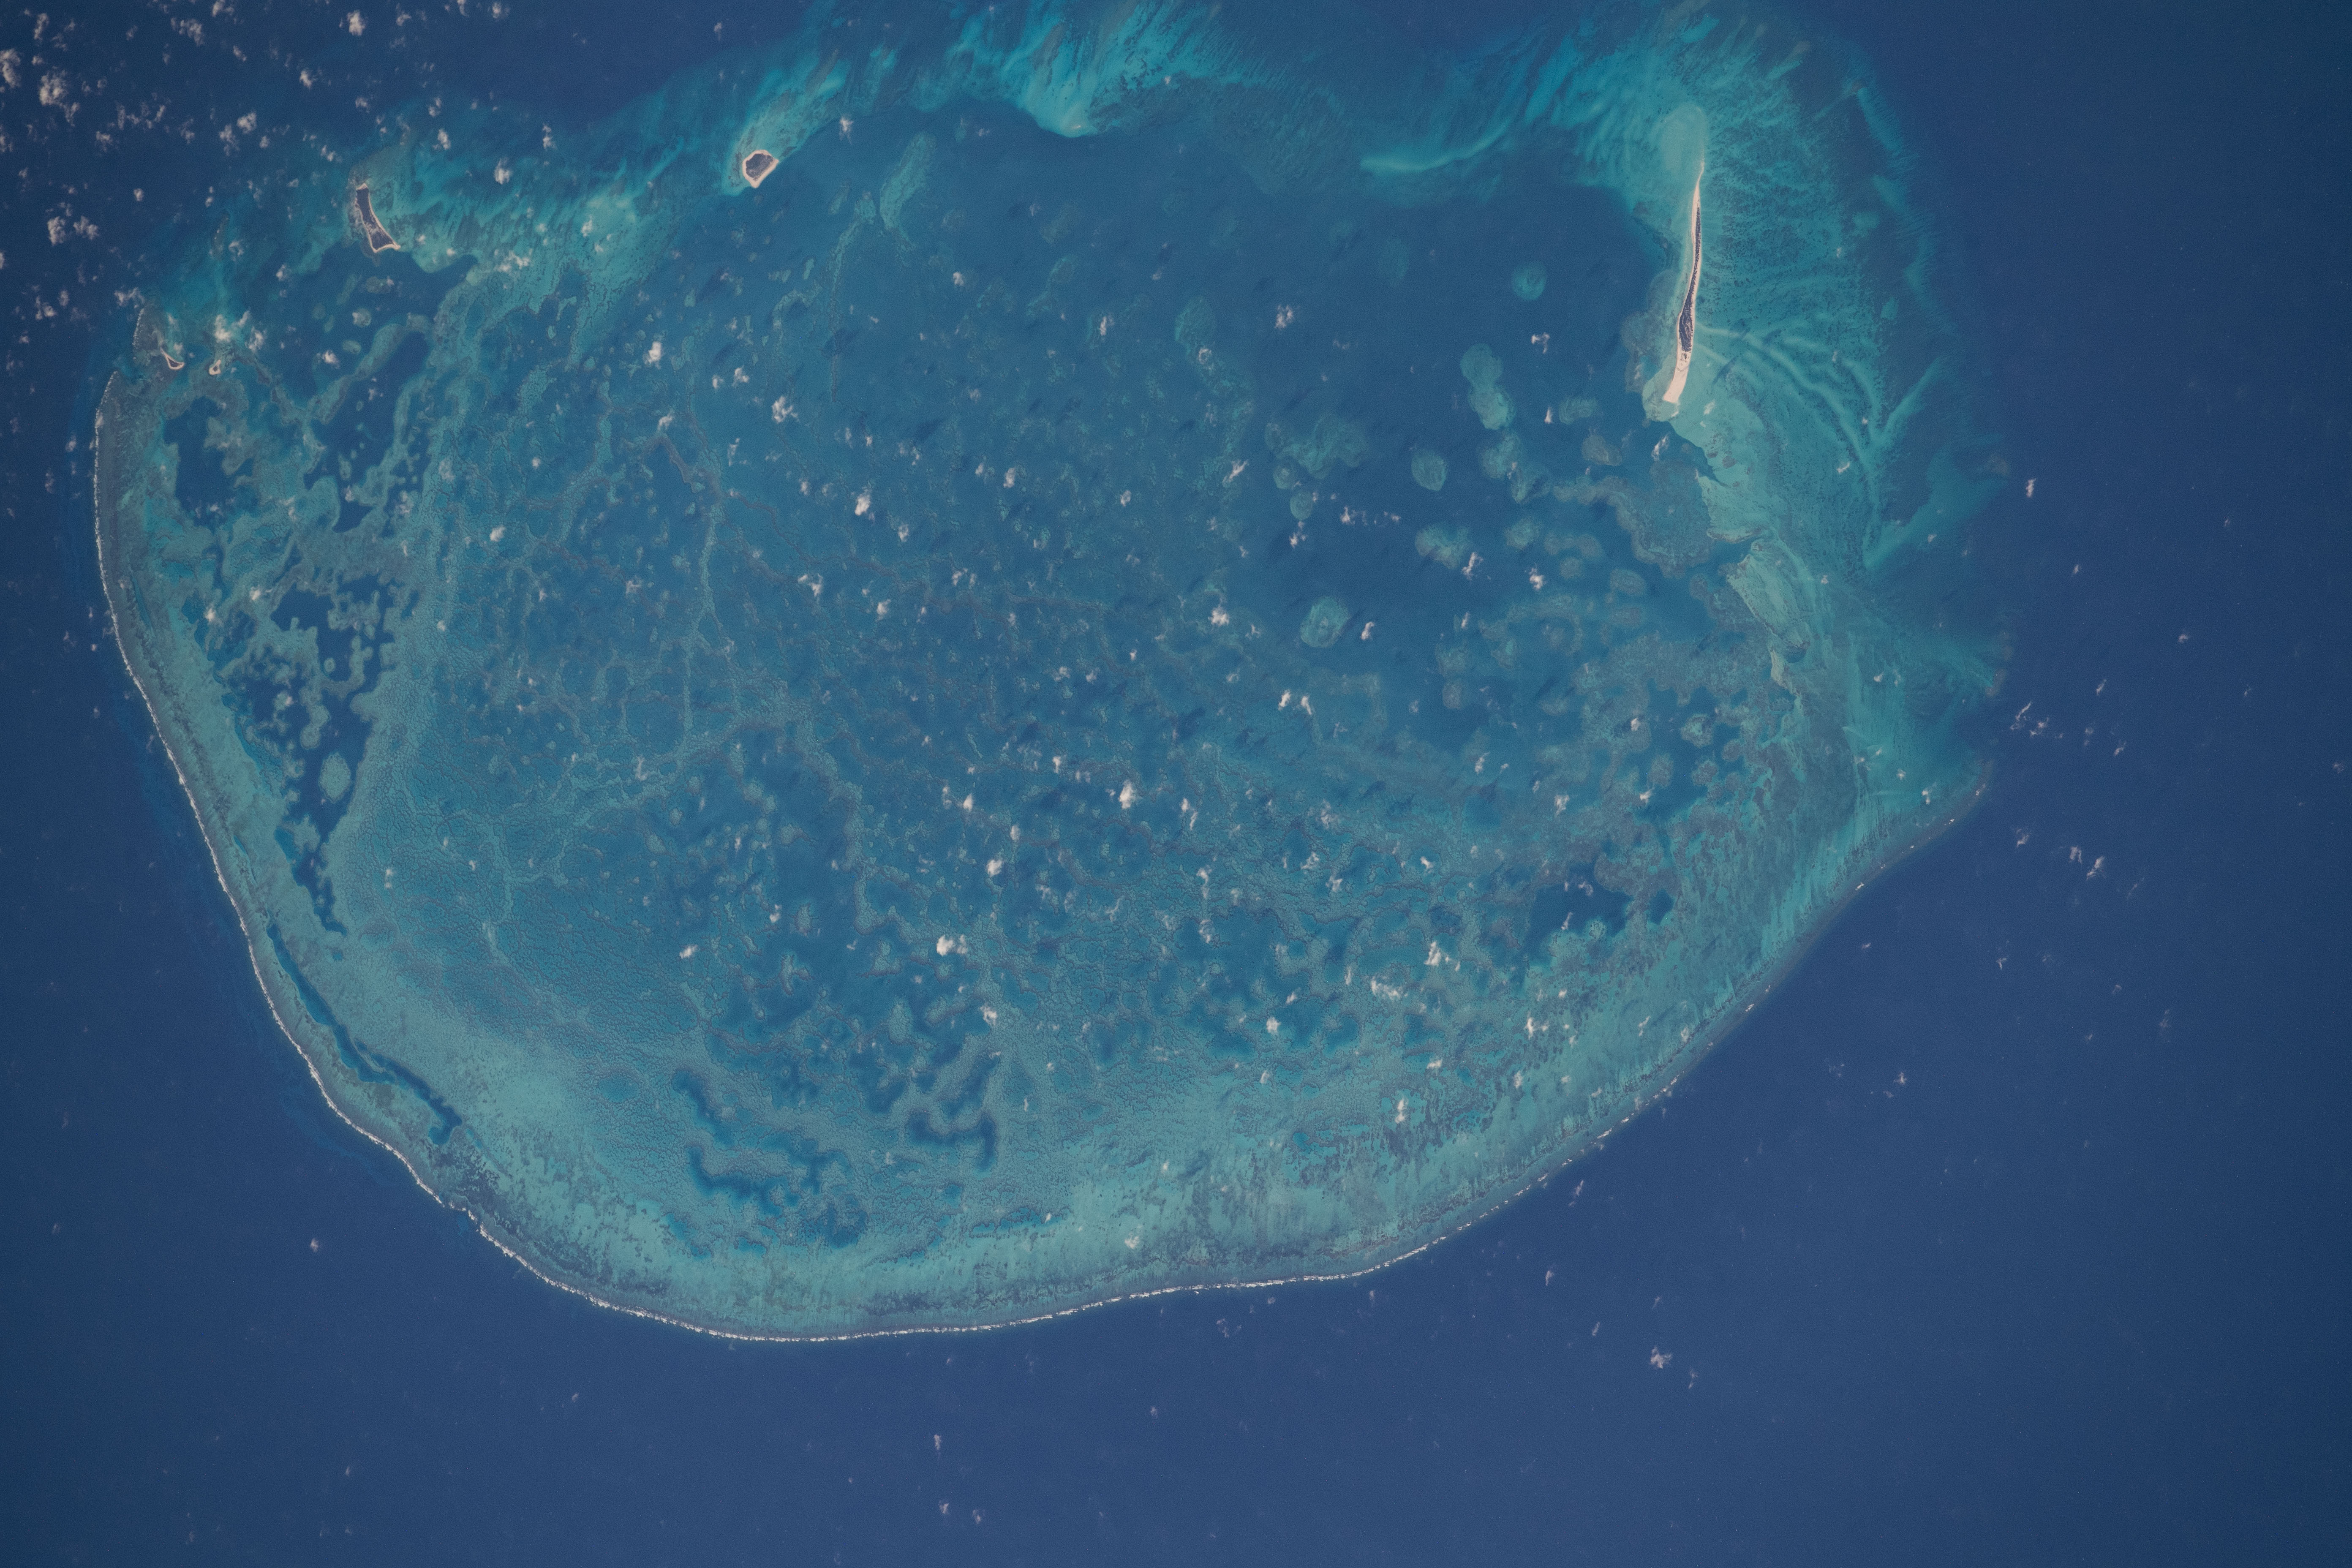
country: MEXICO
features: CAMPECHE BANK, SCORPION REEF
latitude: 22.5
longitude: -89.7
